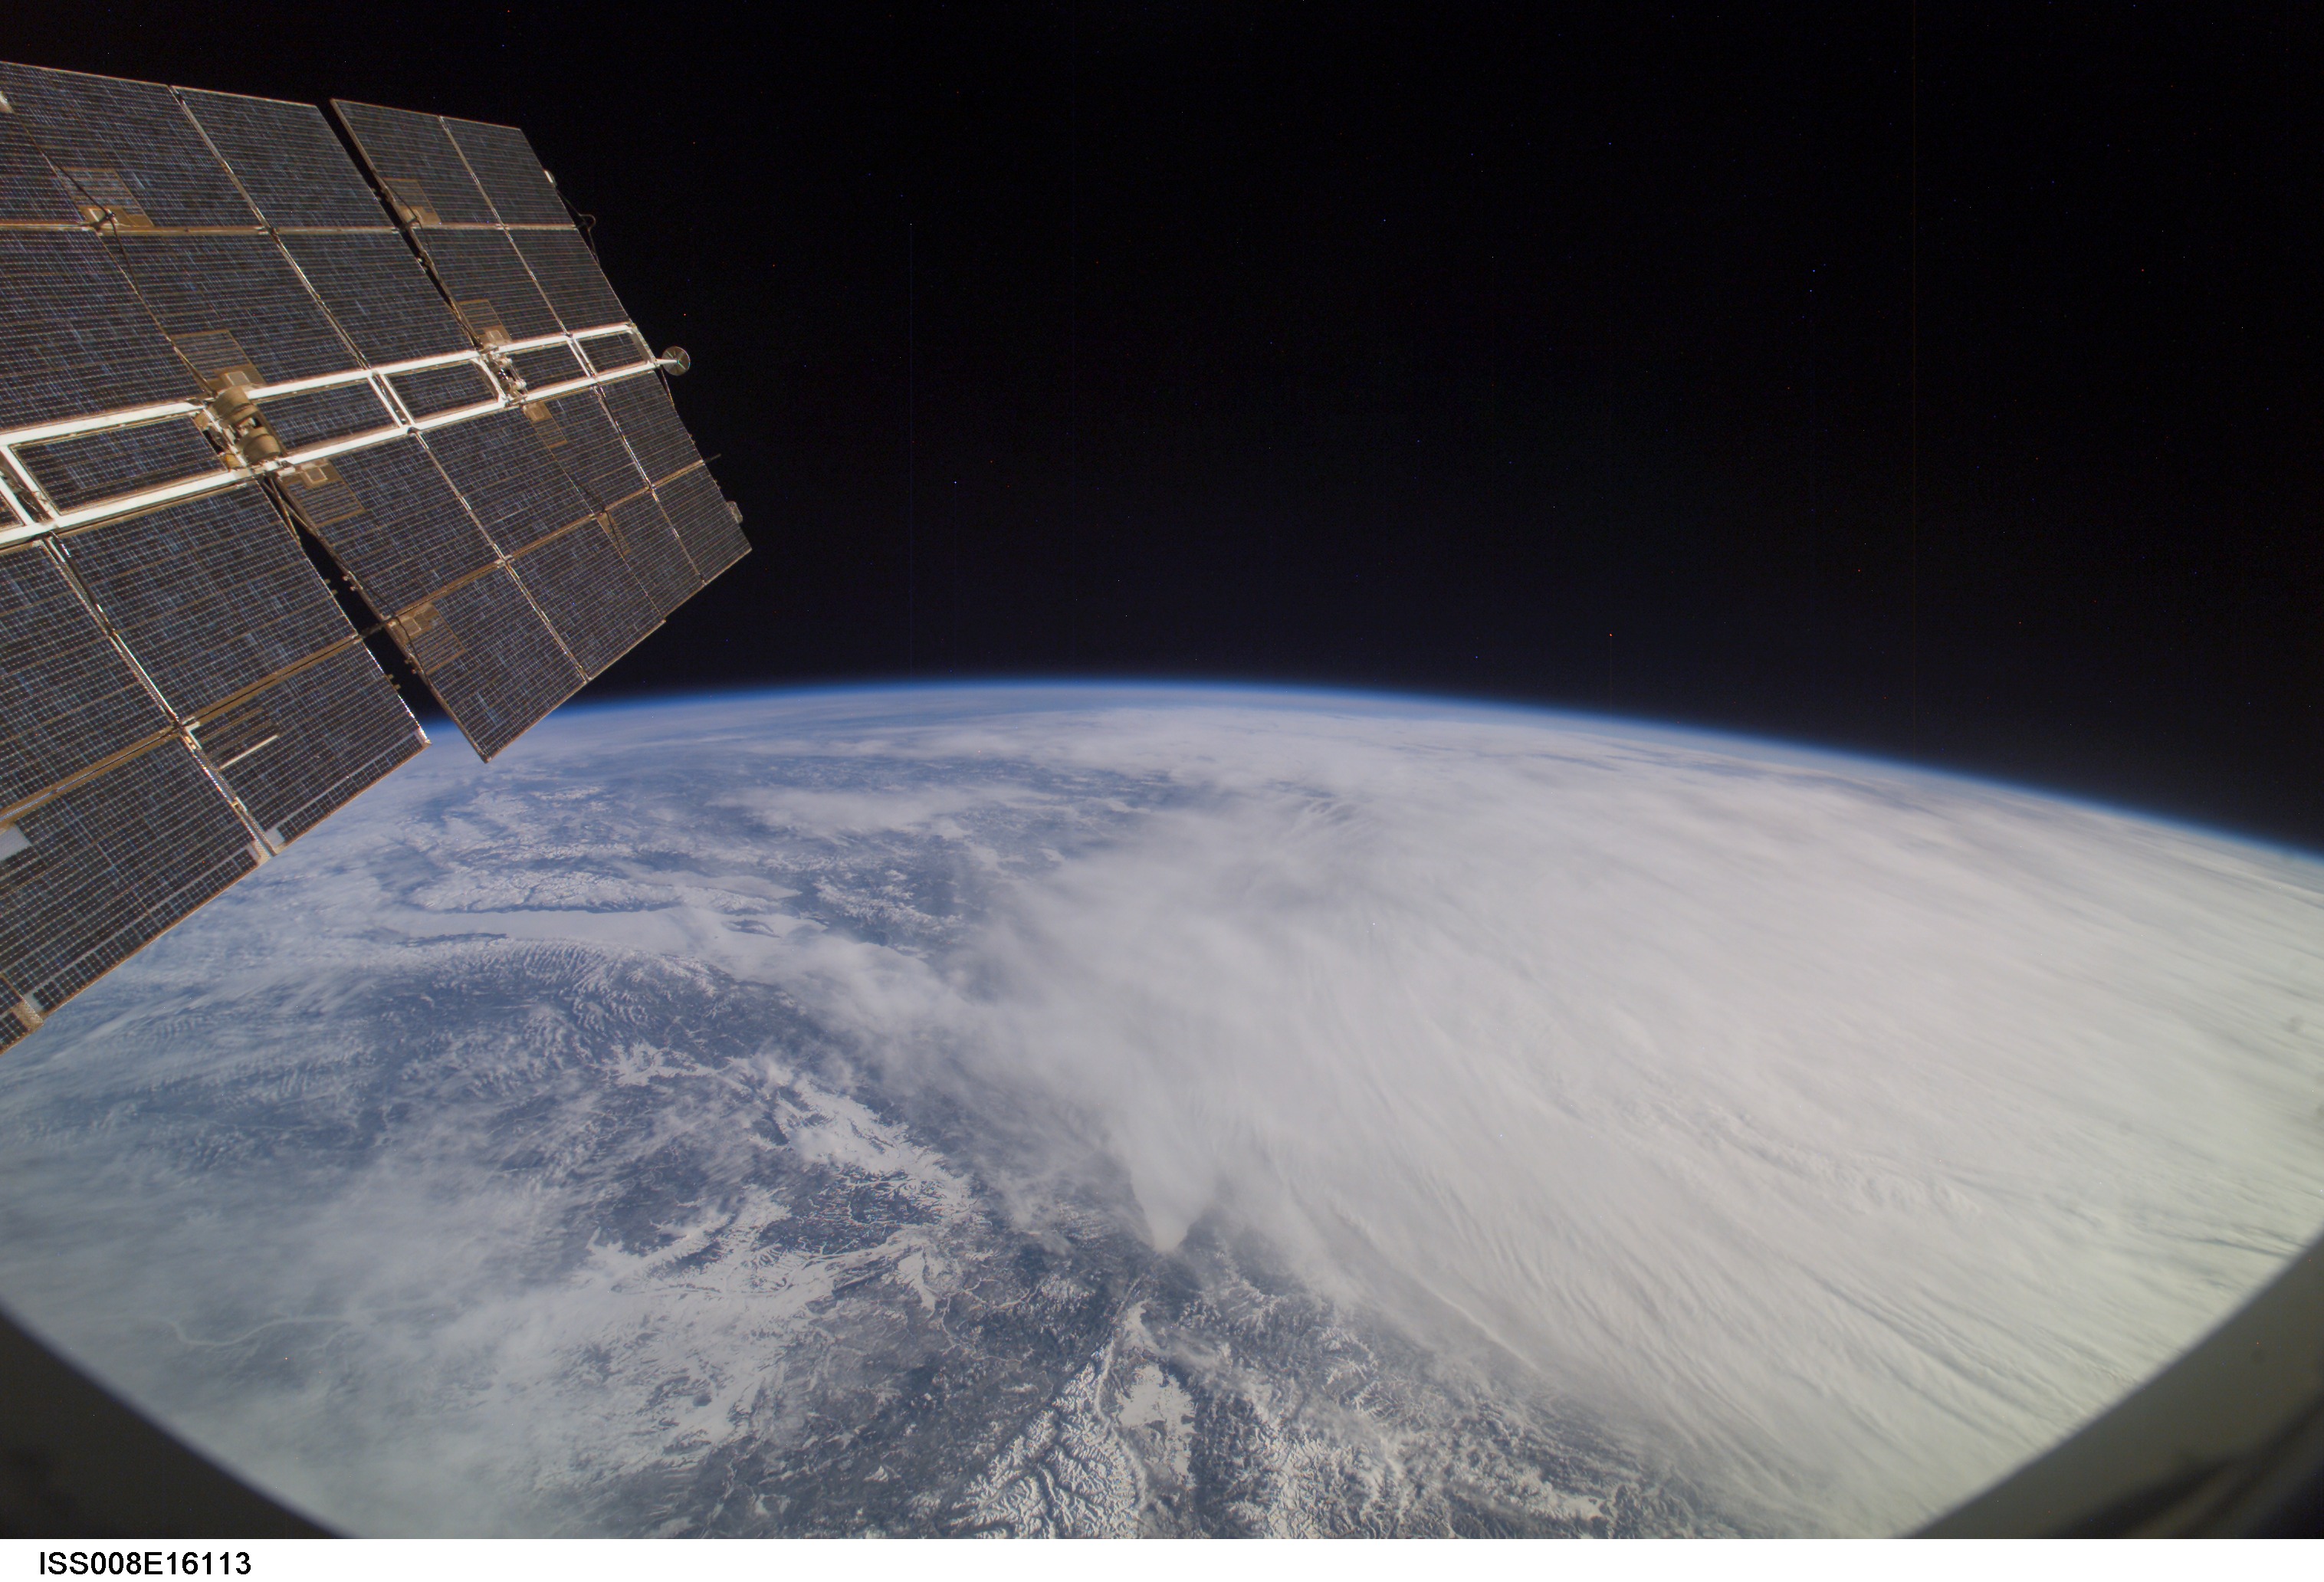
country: RUSSIAN FEDERATION
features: L. BAIKAL, YABLONOVY RA., ATMOSPHERIC LIMB
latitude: 51.5
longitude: 104.5
